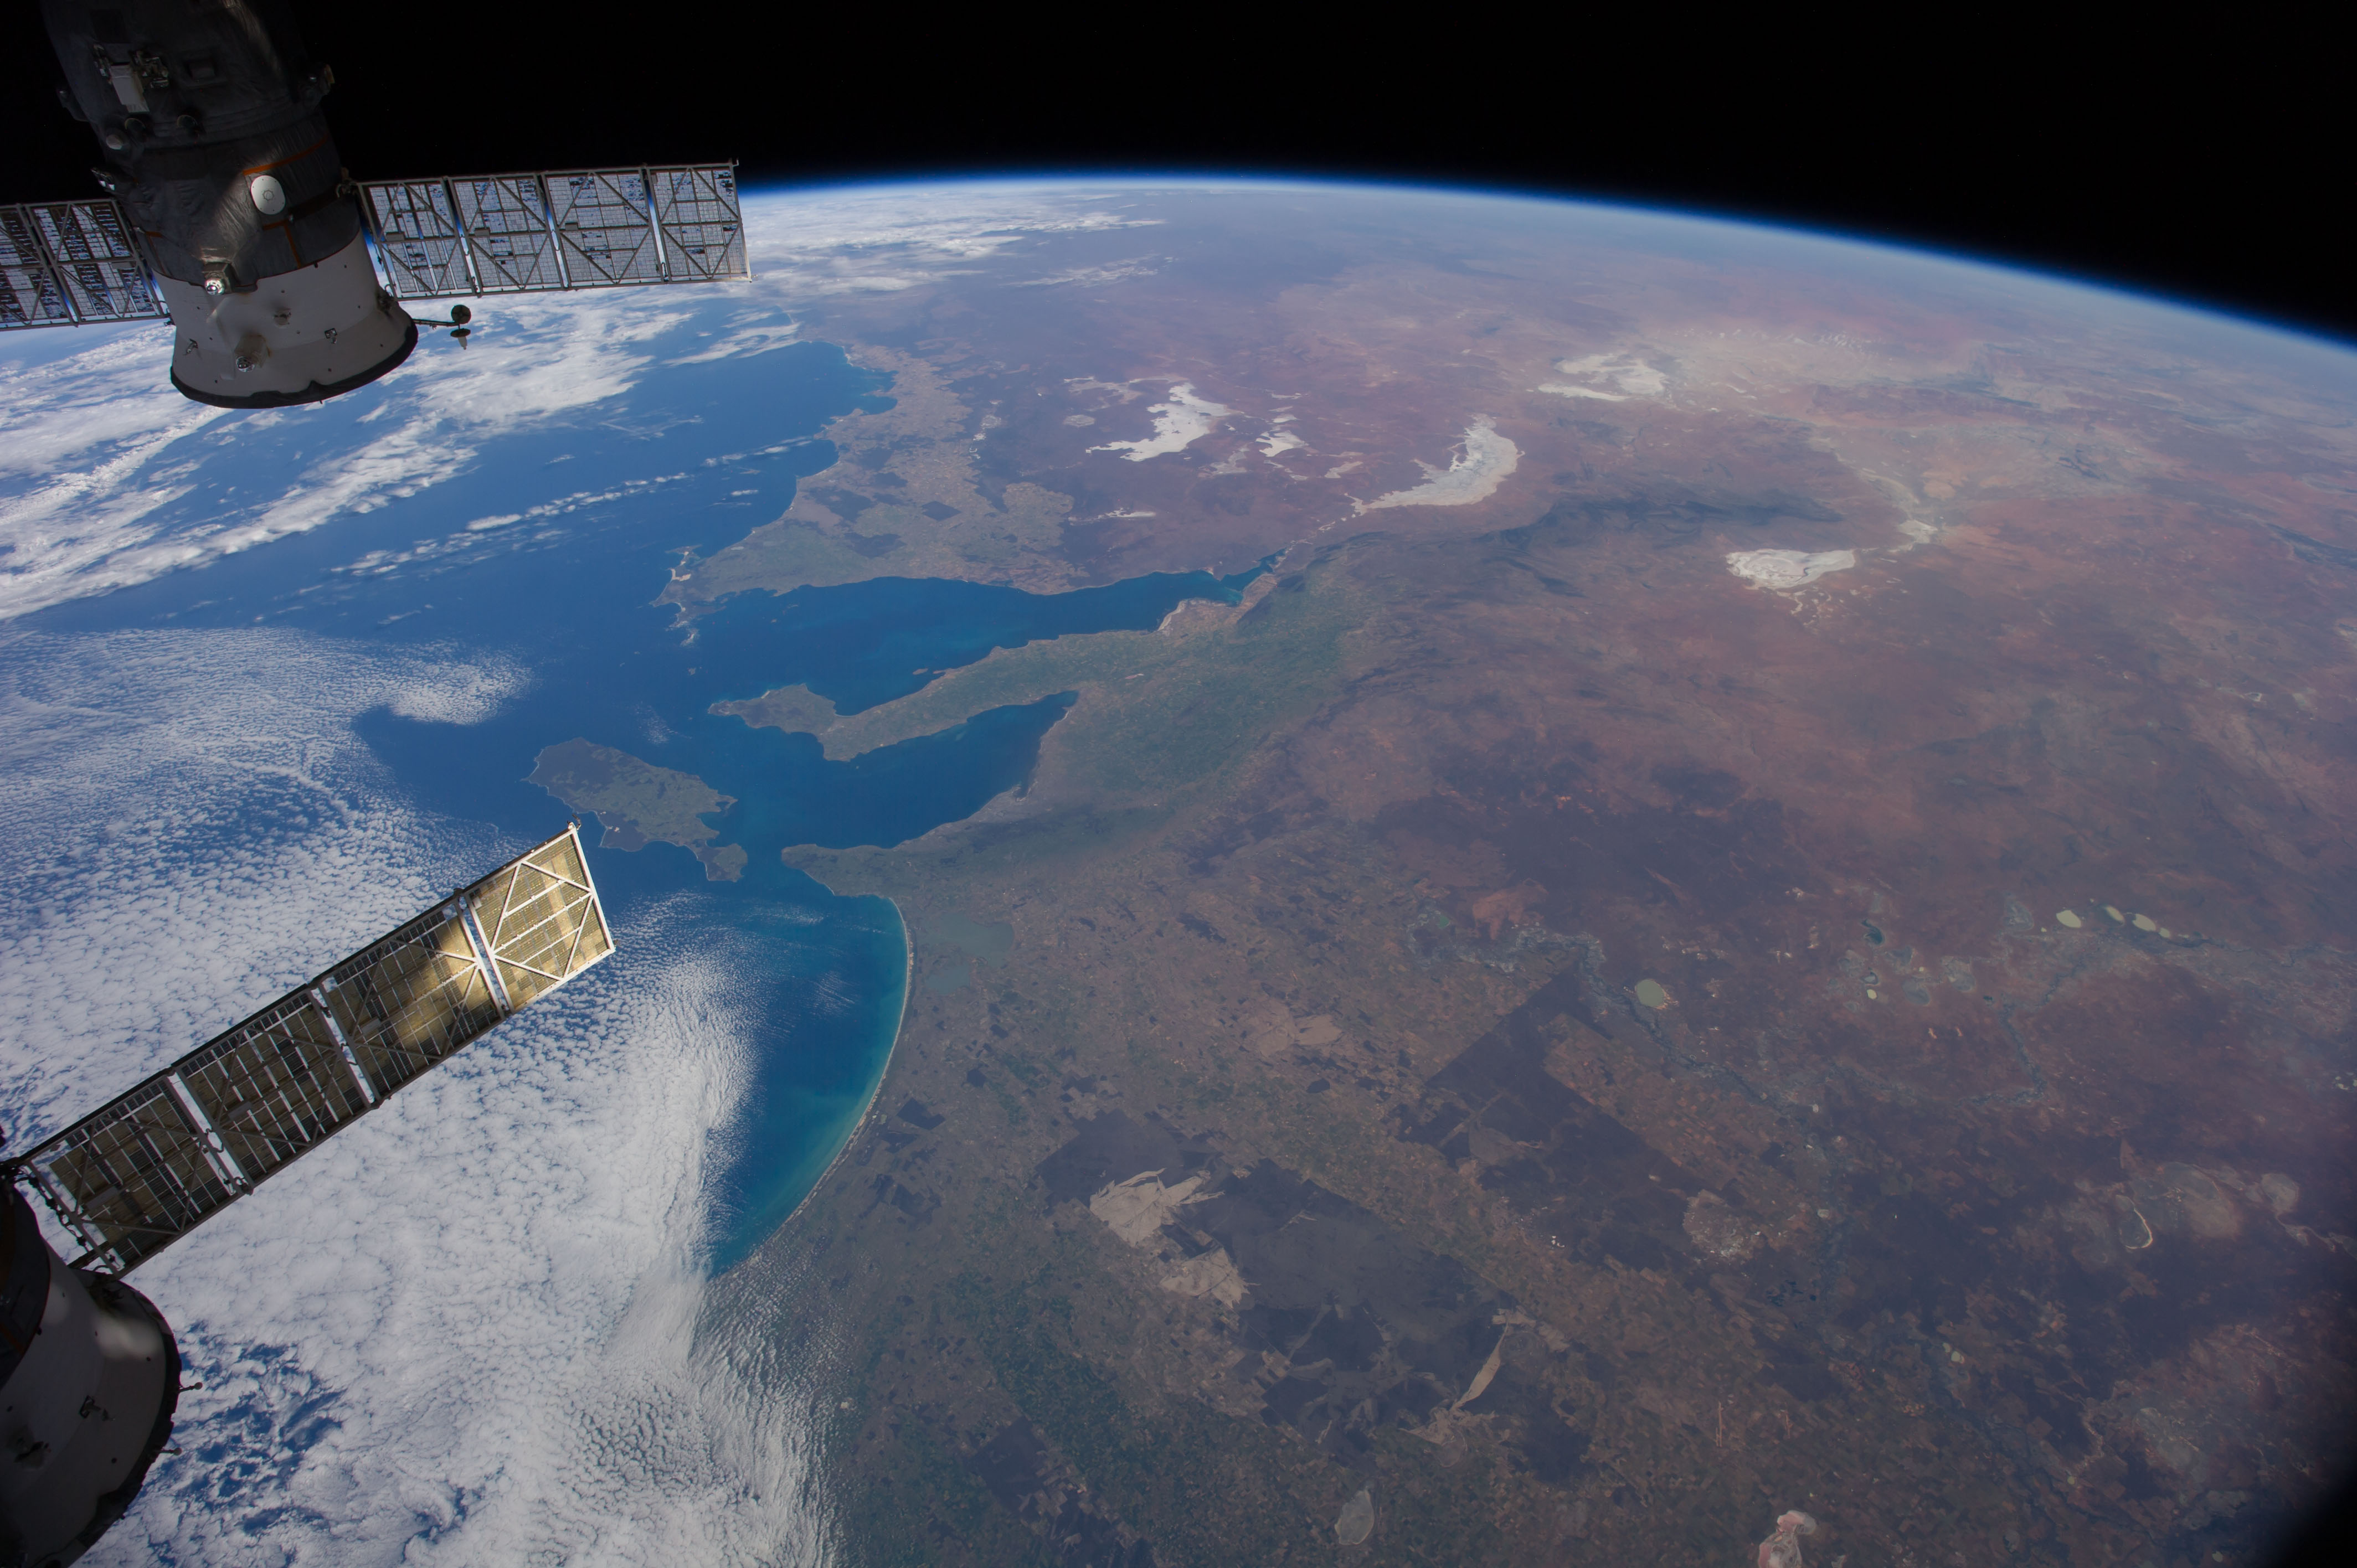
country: AUSTRALIA-SA
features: L. TORRENS, L. FROME, FLINDERS RA., L. GAIRDNER, L. EYRE, L. VICTORIA, L. ALEXANDRINA, L. ALBERT, SIMPSON DES., SPENCER G., G. ST VINCENT, INDIAN O., KANGAROO I., MURRAY R.
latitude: -34.5
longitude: 139.0
